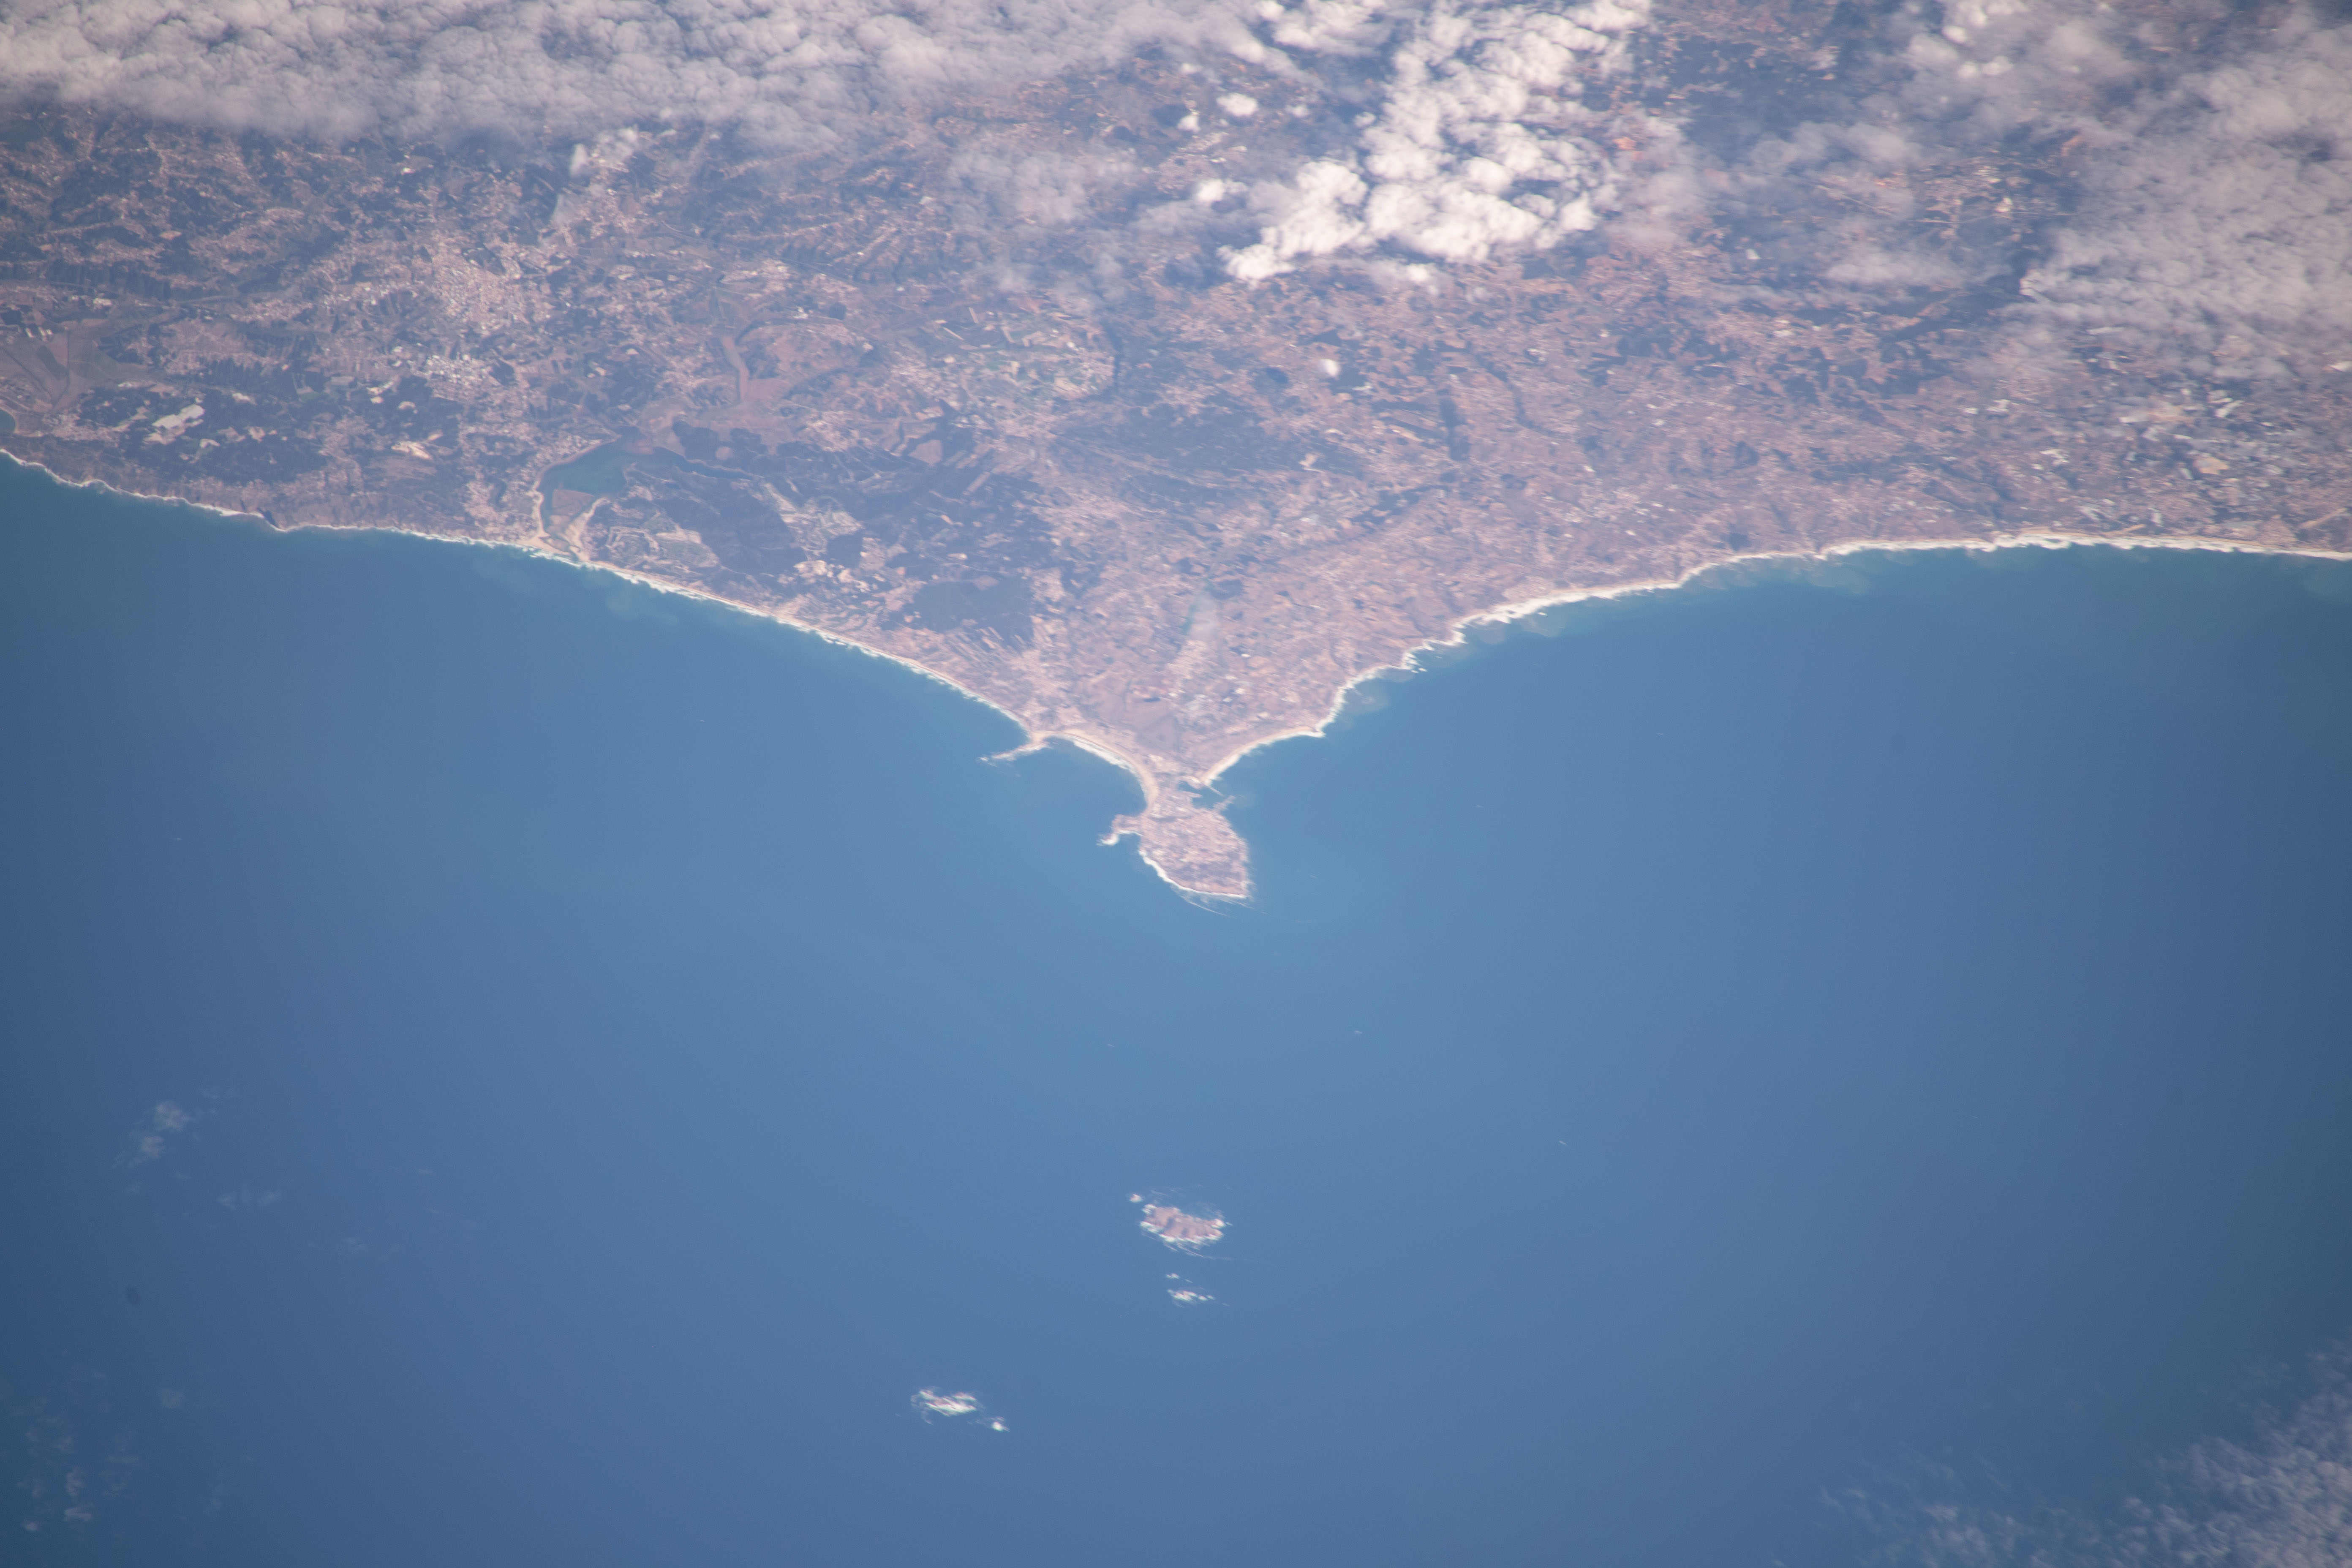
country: PORTUGAL
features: SALIR DO PORTO, PENICHE, CALDAS DA RAINHA
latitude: 39.4
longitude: -9.4
